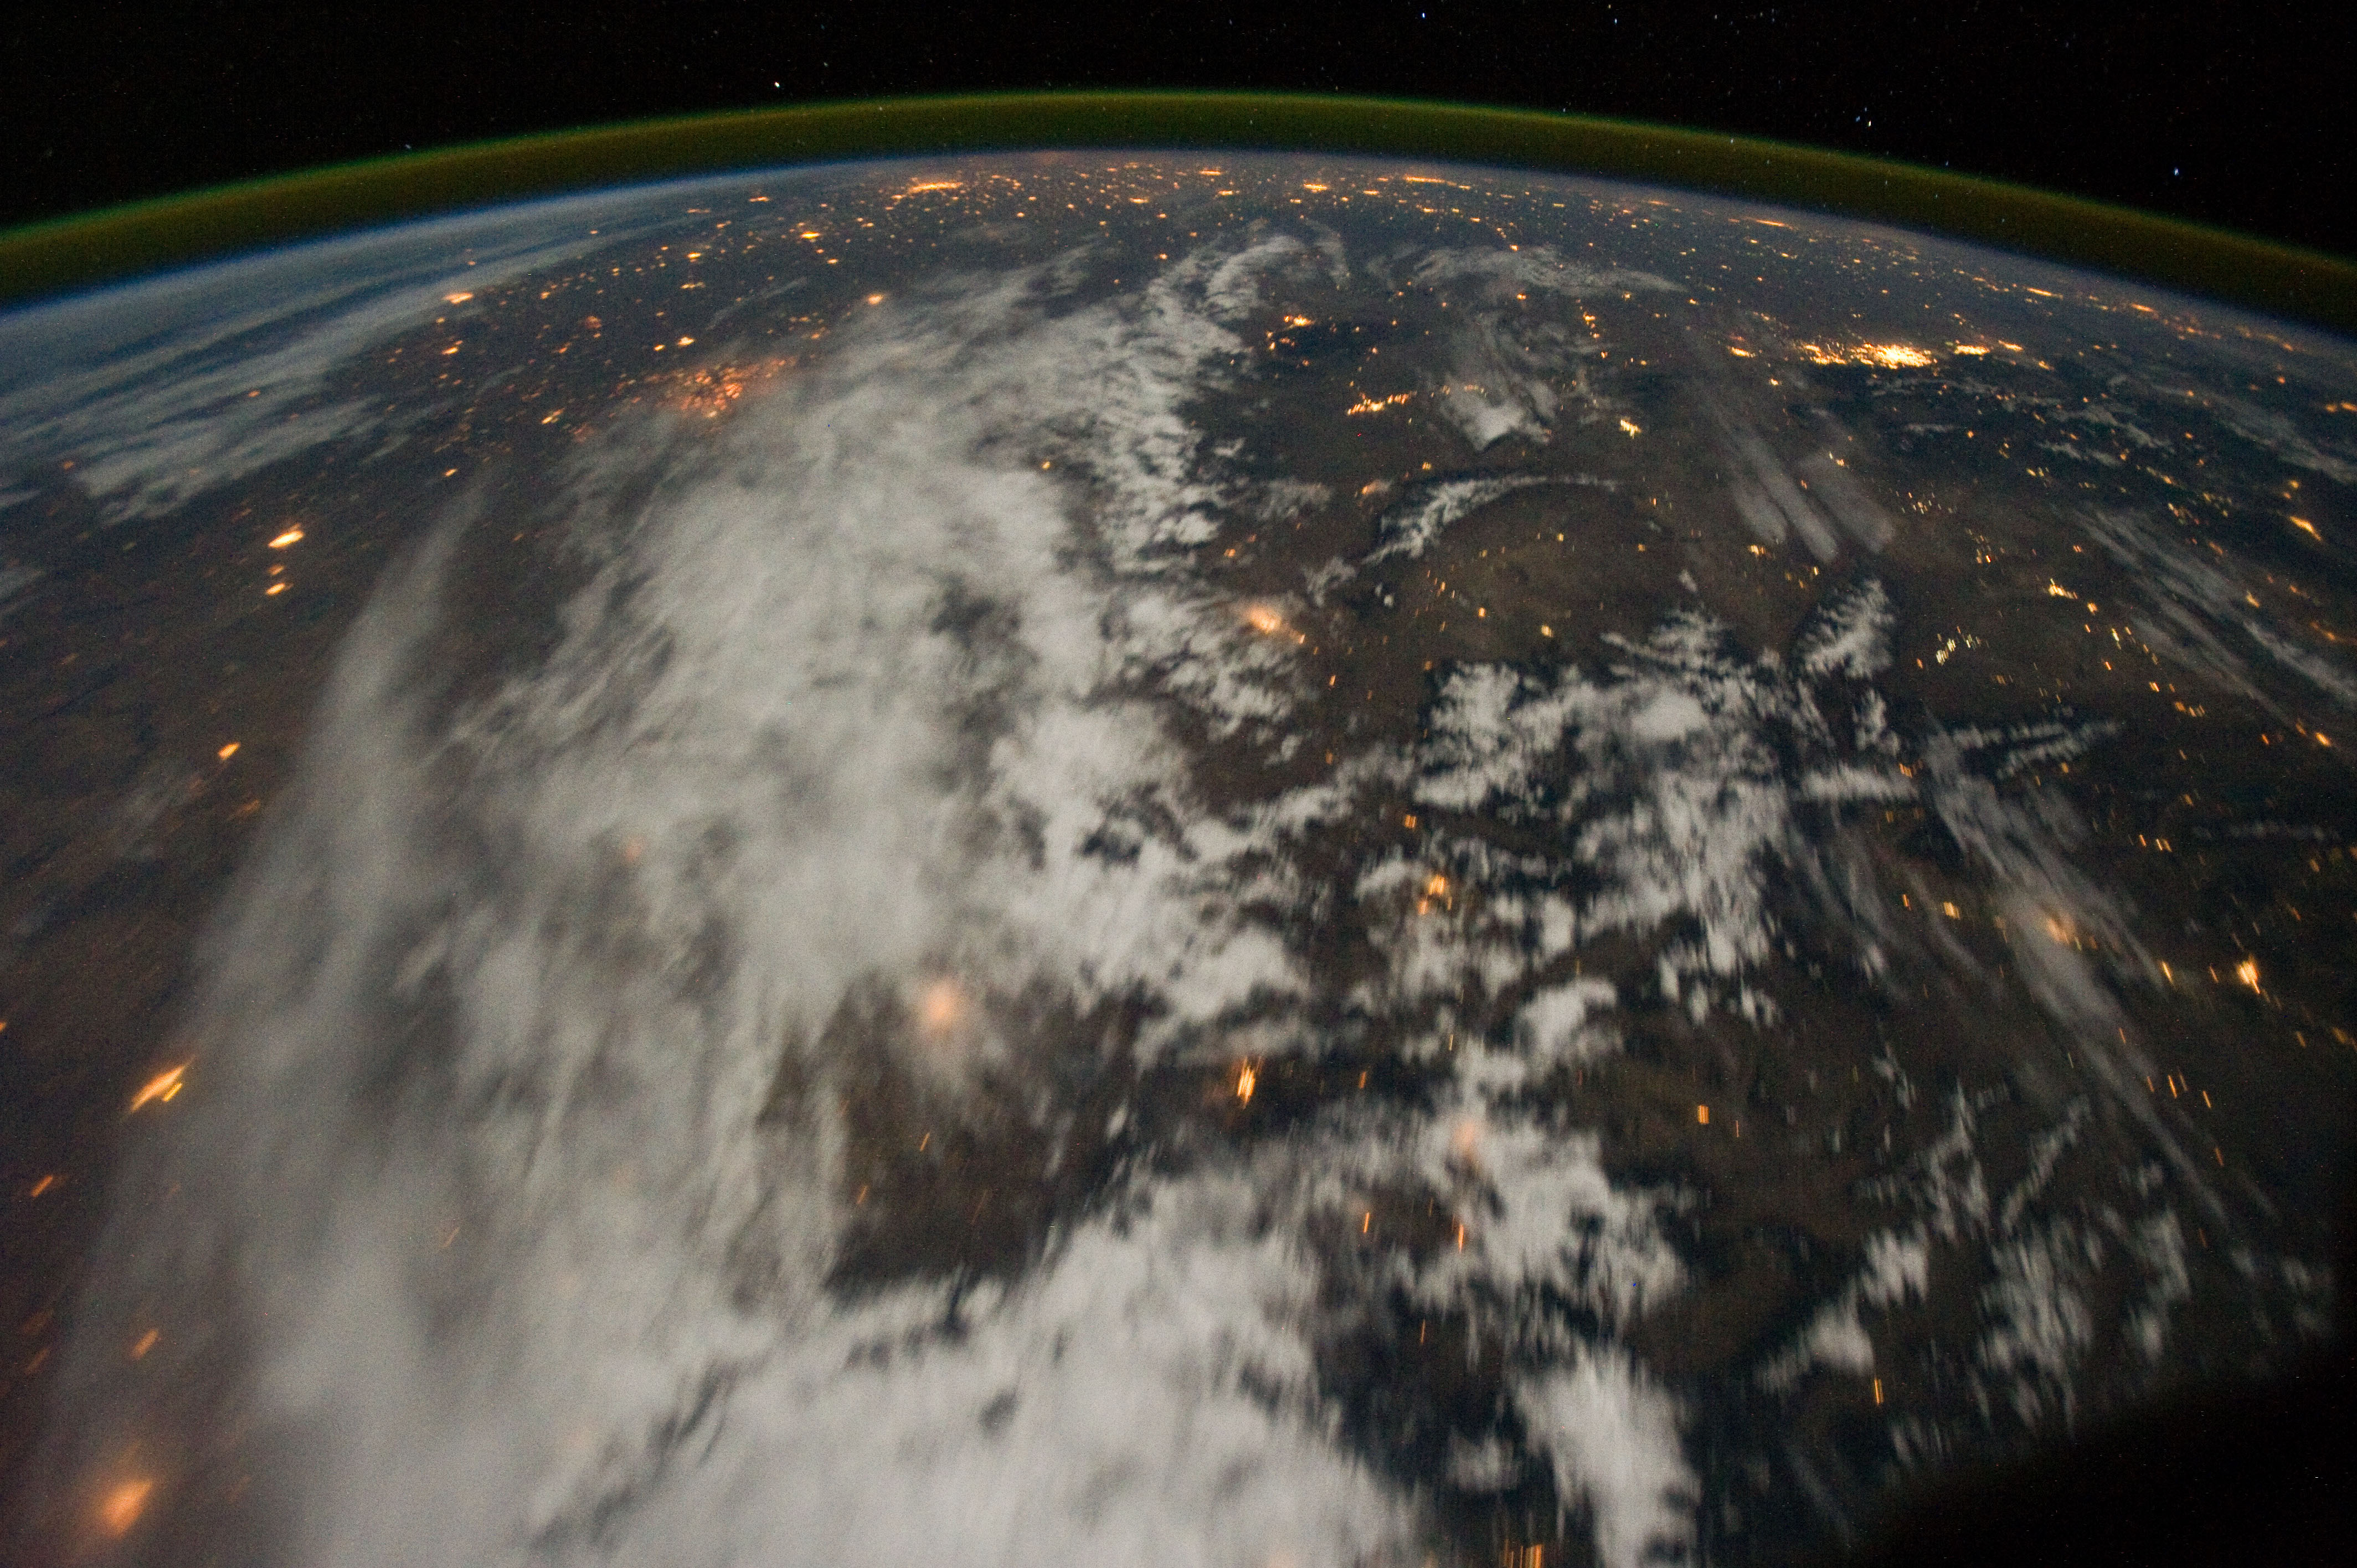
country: USA-MONTANA
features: PAN-WESTERN UNITED STATES AT NIGHT, ROCKY MOUNTAINS, SNOW, DENVER
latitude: 45.0
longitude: -112.5
